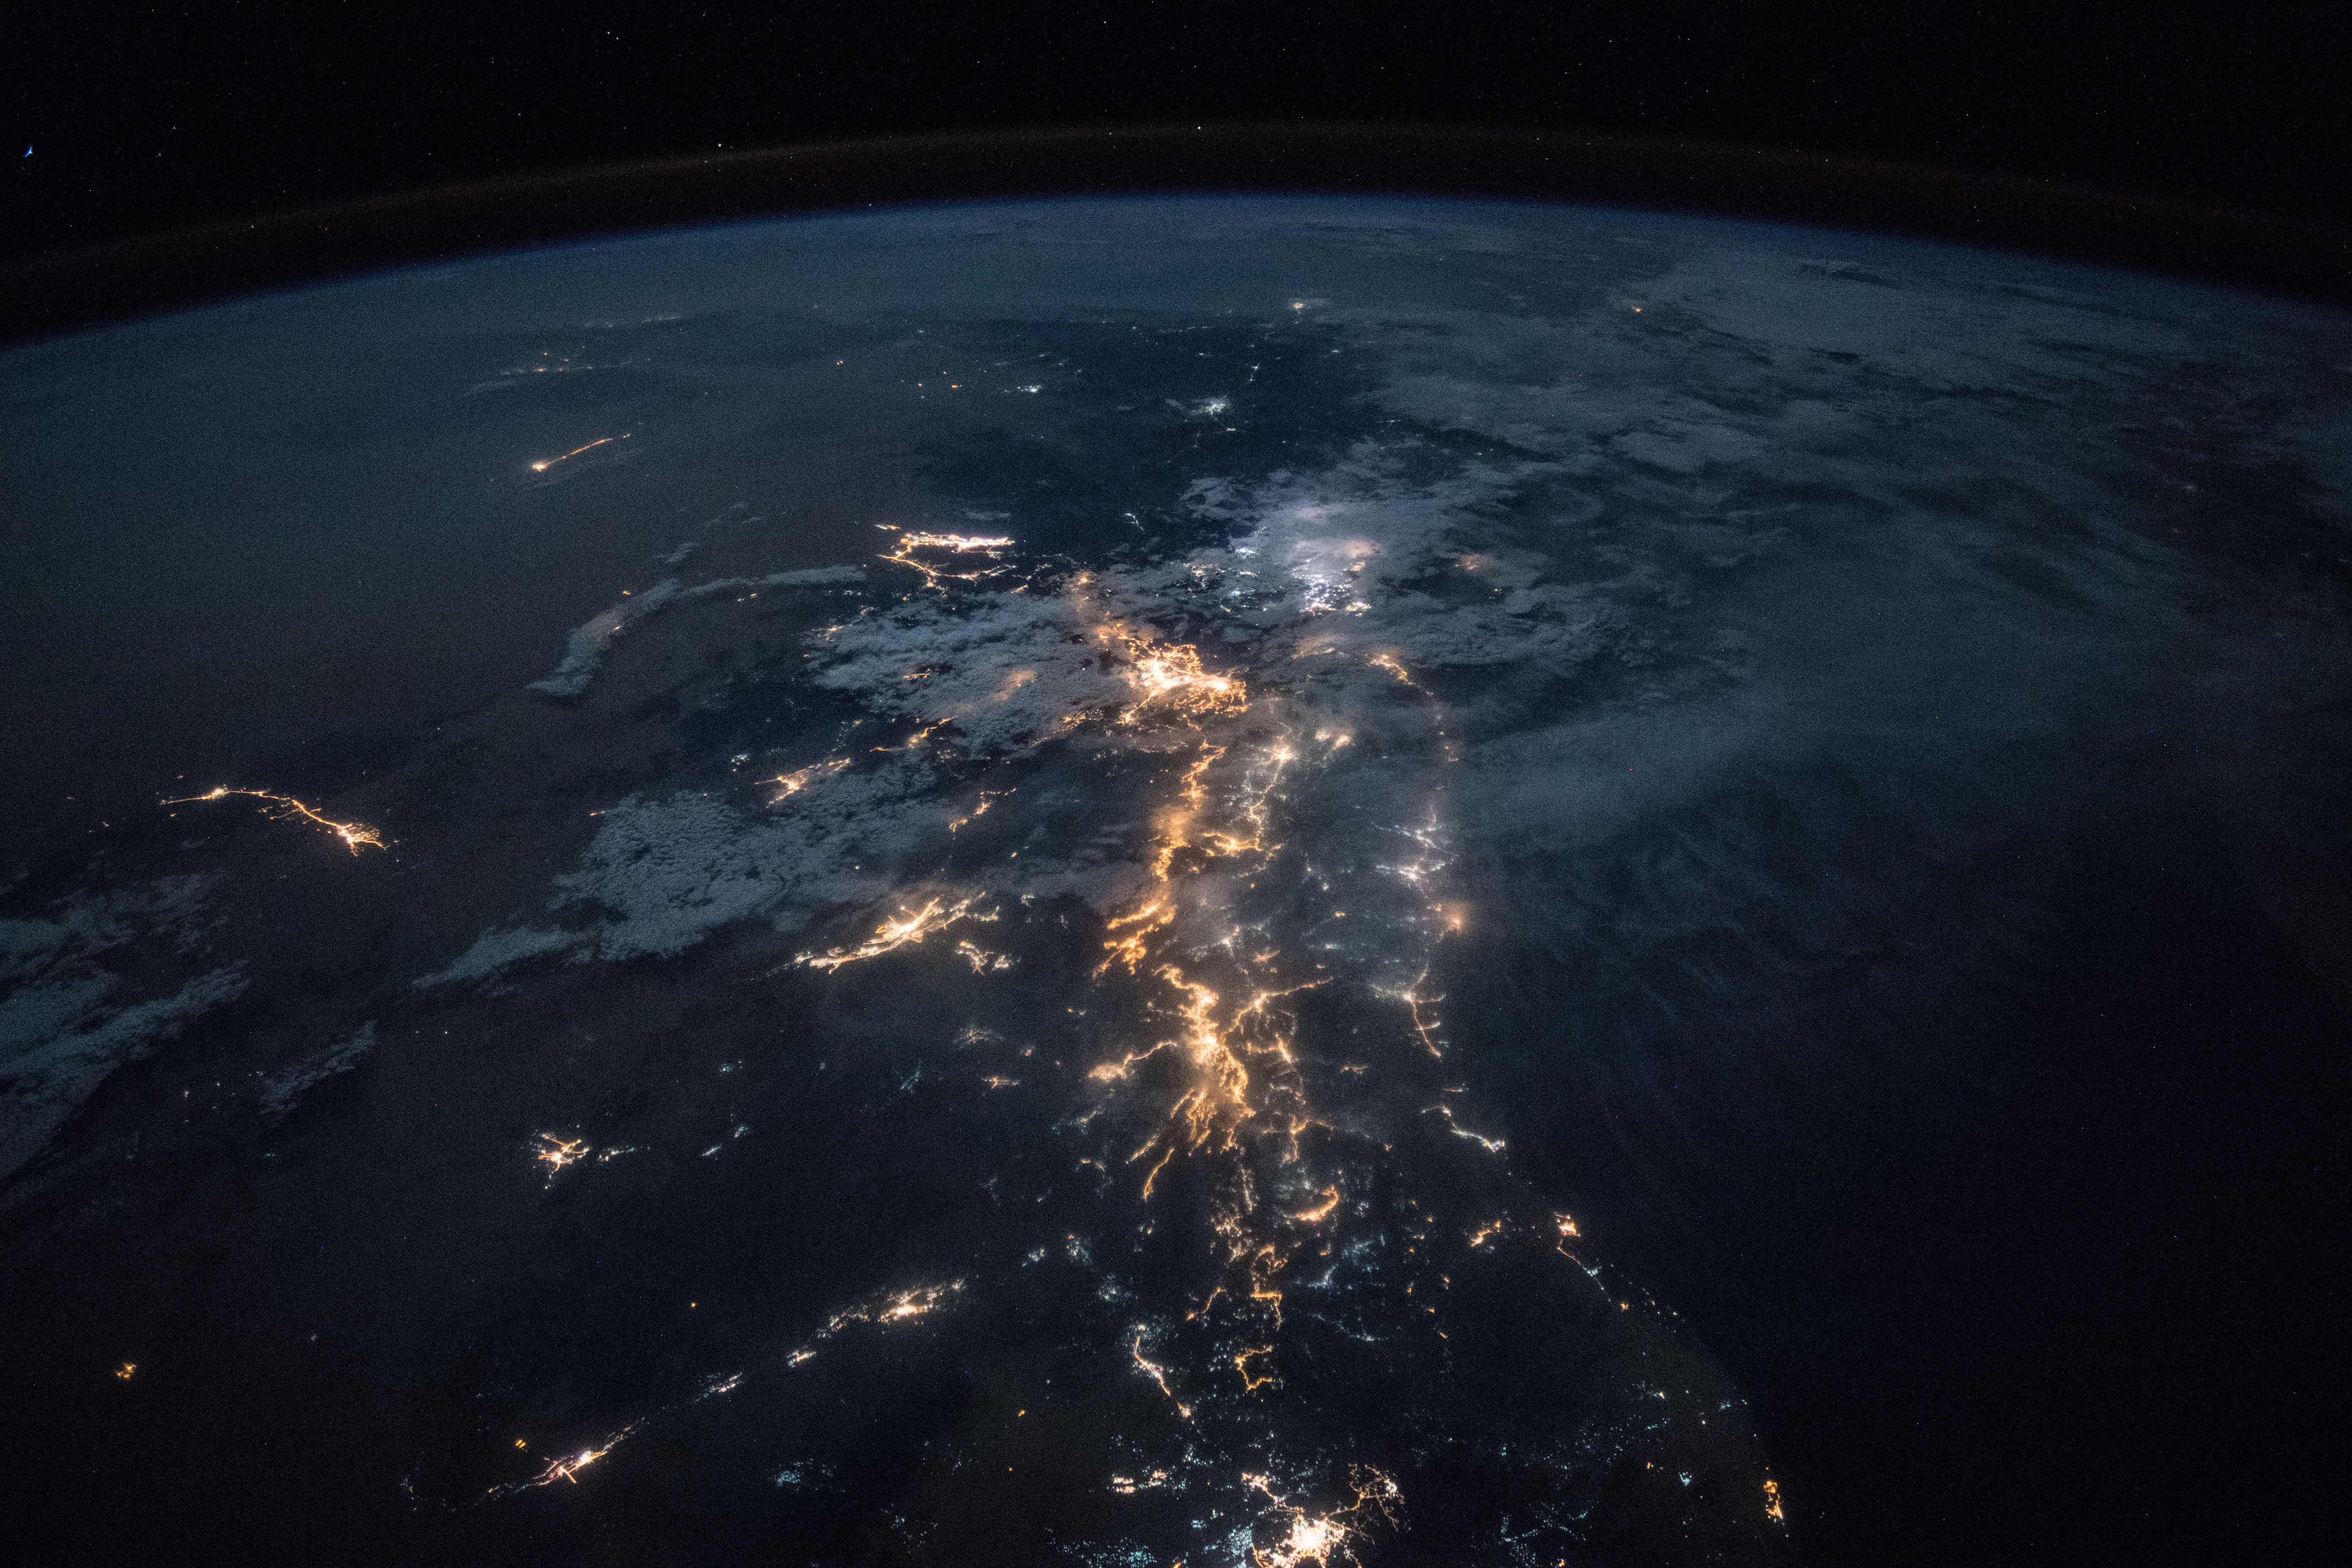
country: SAUDI ARABIA
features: BISHAH CITY, ASIR MOUNTAINS, RED SEA, ABHA CITY, JAZAN CITY, MUHAYIL CITY, BARIQ CITY, AL NAMAS CITY, GULF OF ADEN, NIGHT, EARTH LIMB
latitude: 19.5
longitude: 42.0
